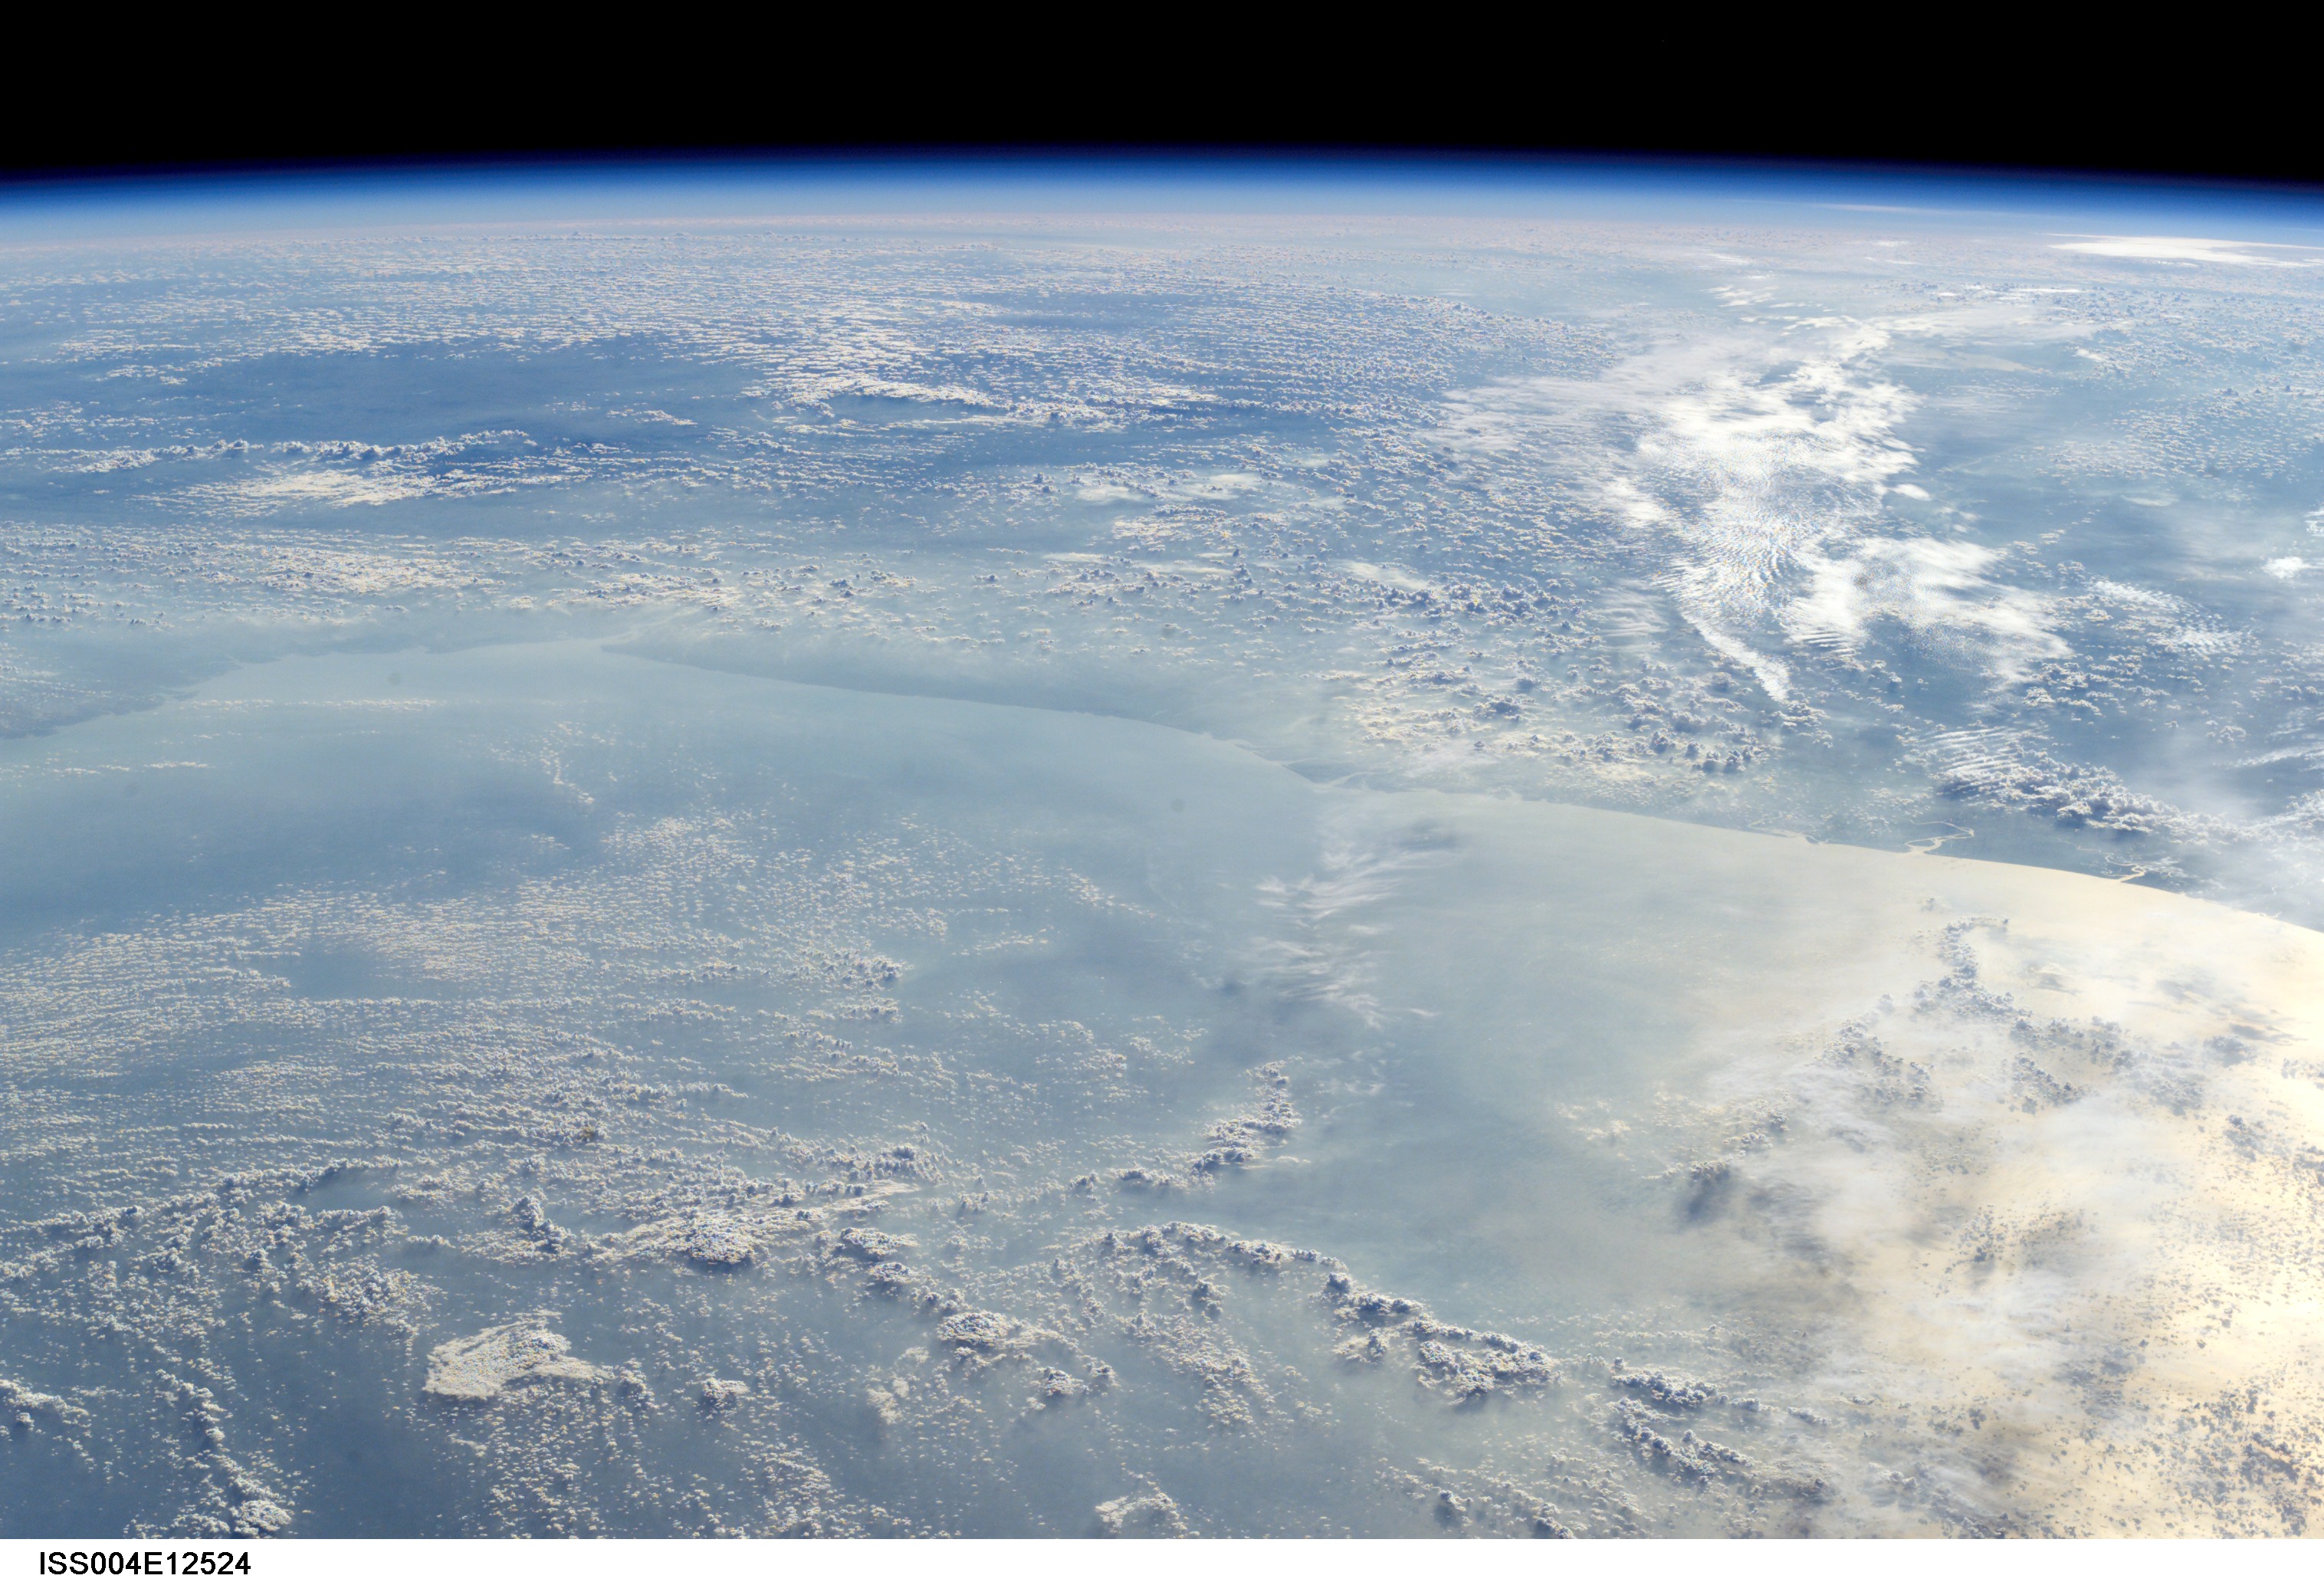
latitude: -19.0
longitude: 34.5
